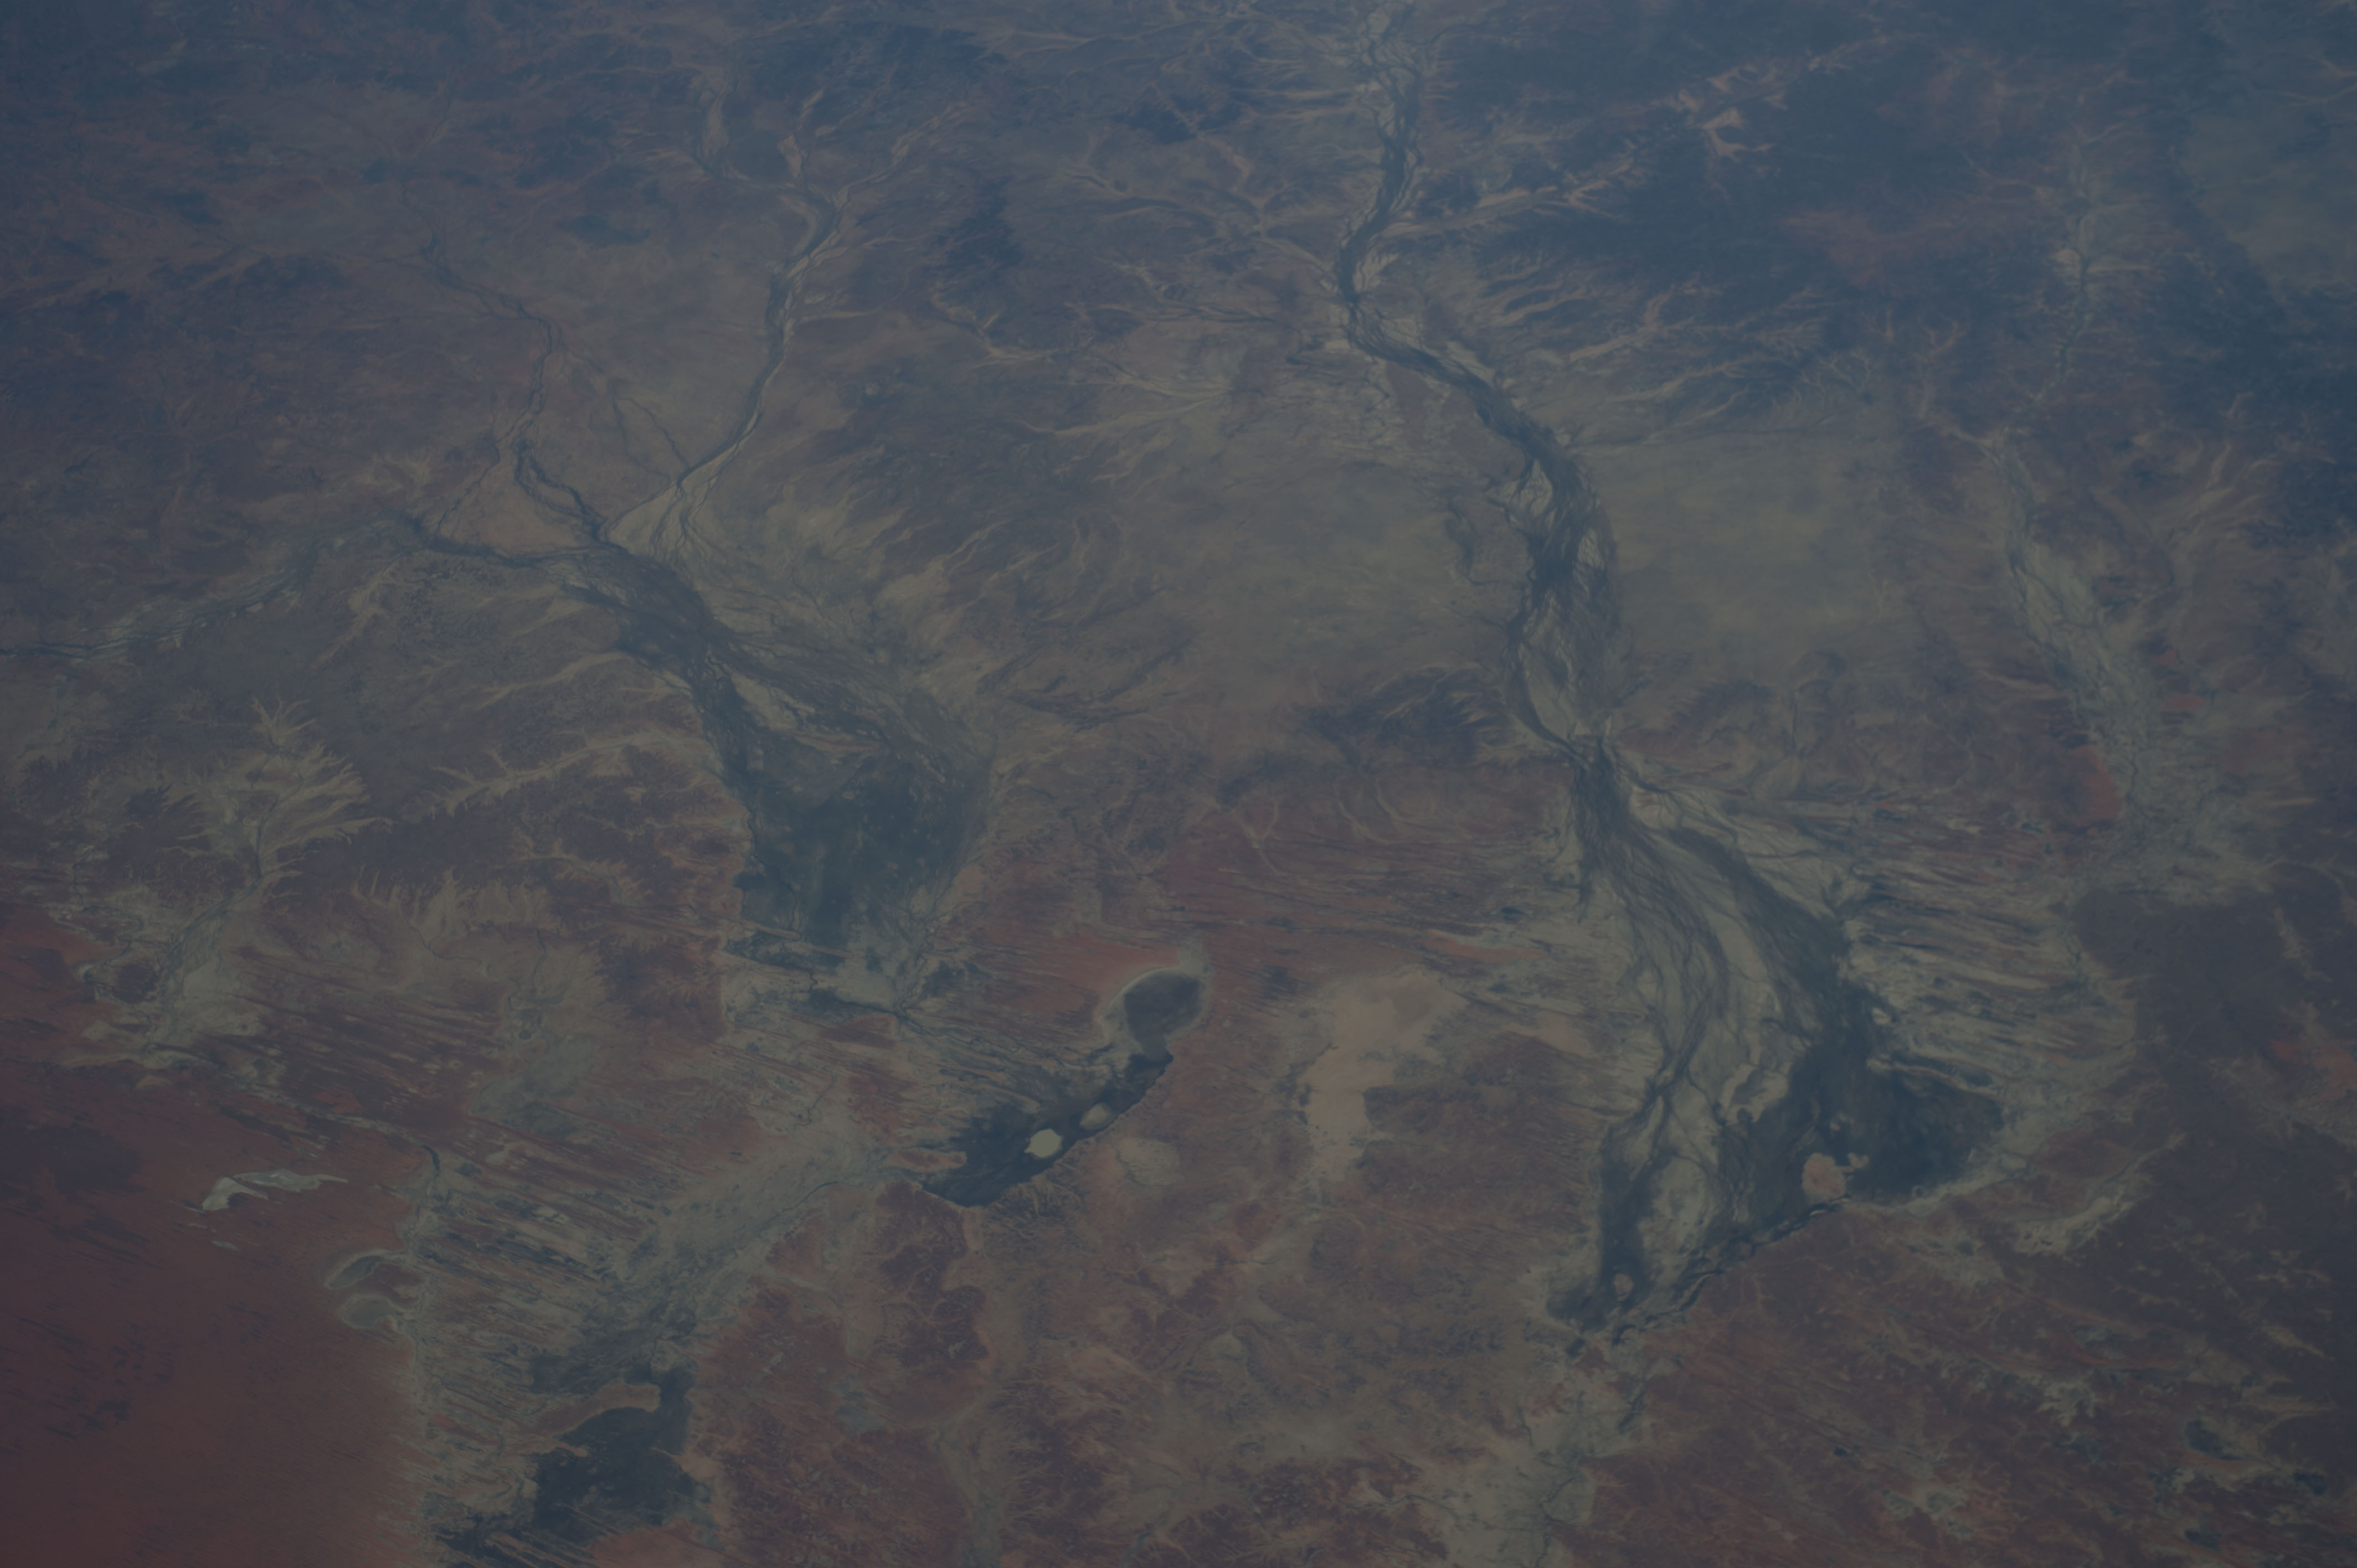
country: AUSTRALIA-Q
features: ASTREBLA DOWNS NATIONAL PRK, L. MACHATTIE, L. MIPIA, L. KOOLIVOO
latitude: -24.5
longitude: 140.0
